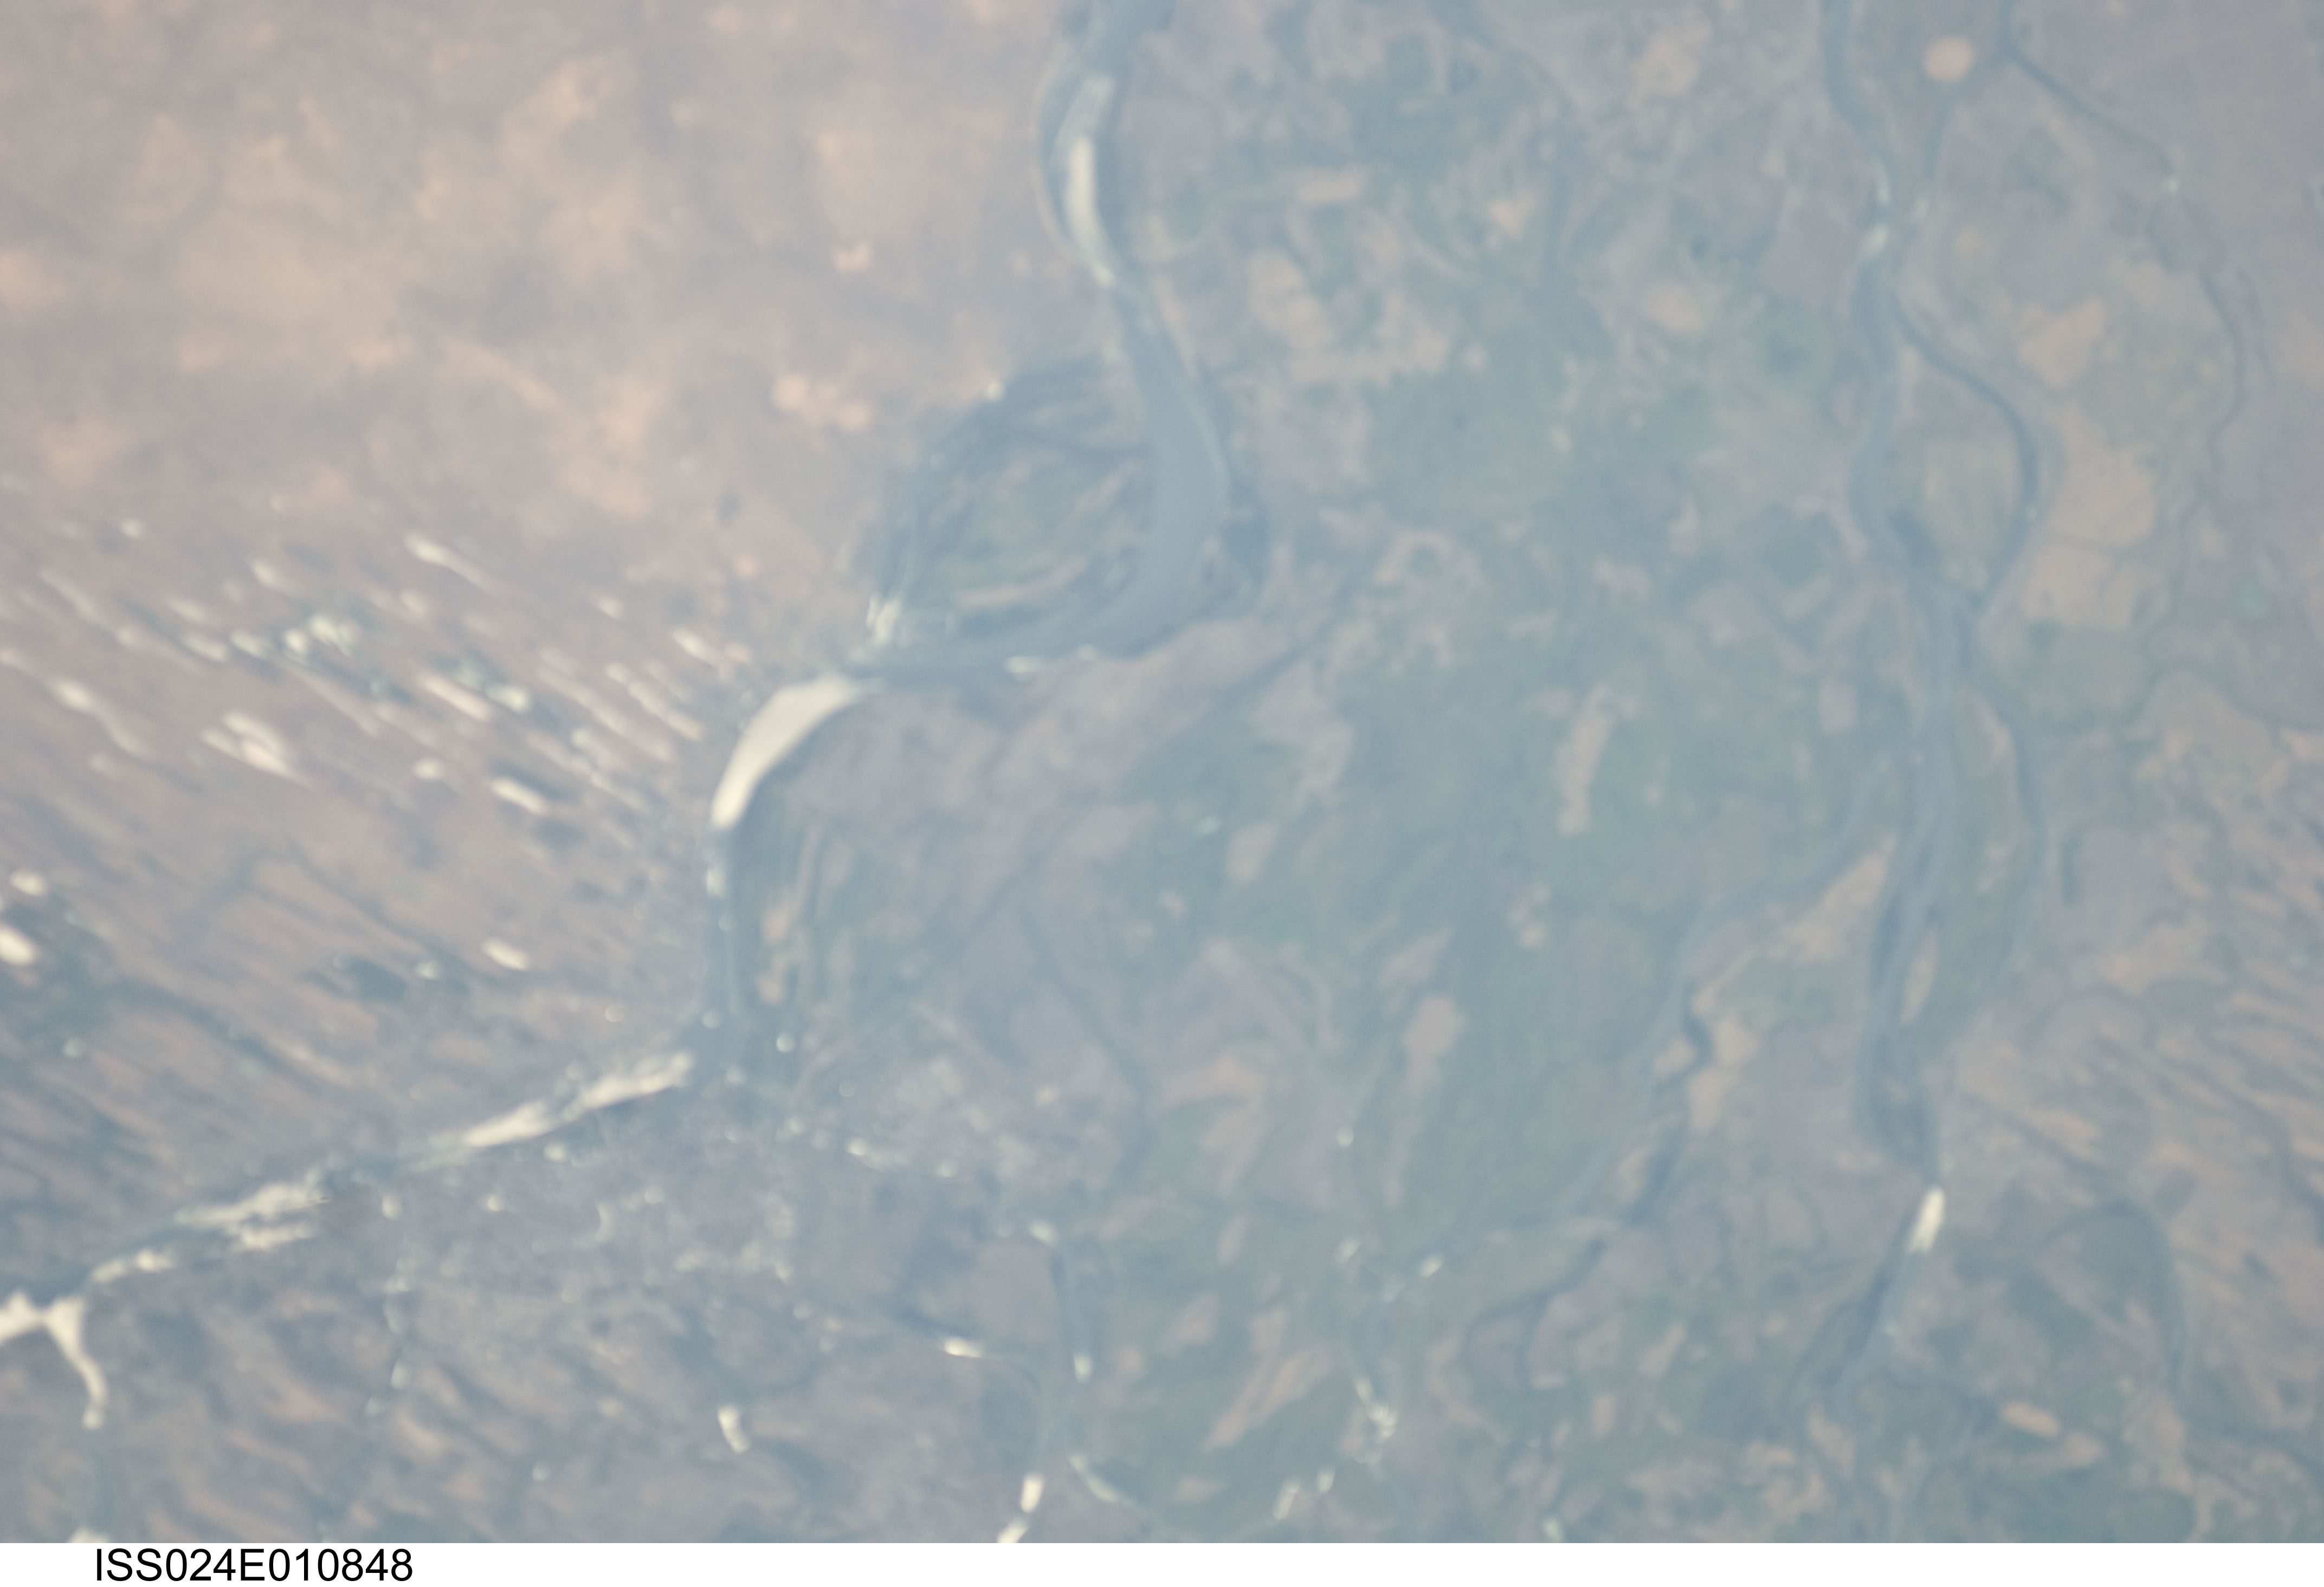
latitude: 46.5
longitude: 48.1
